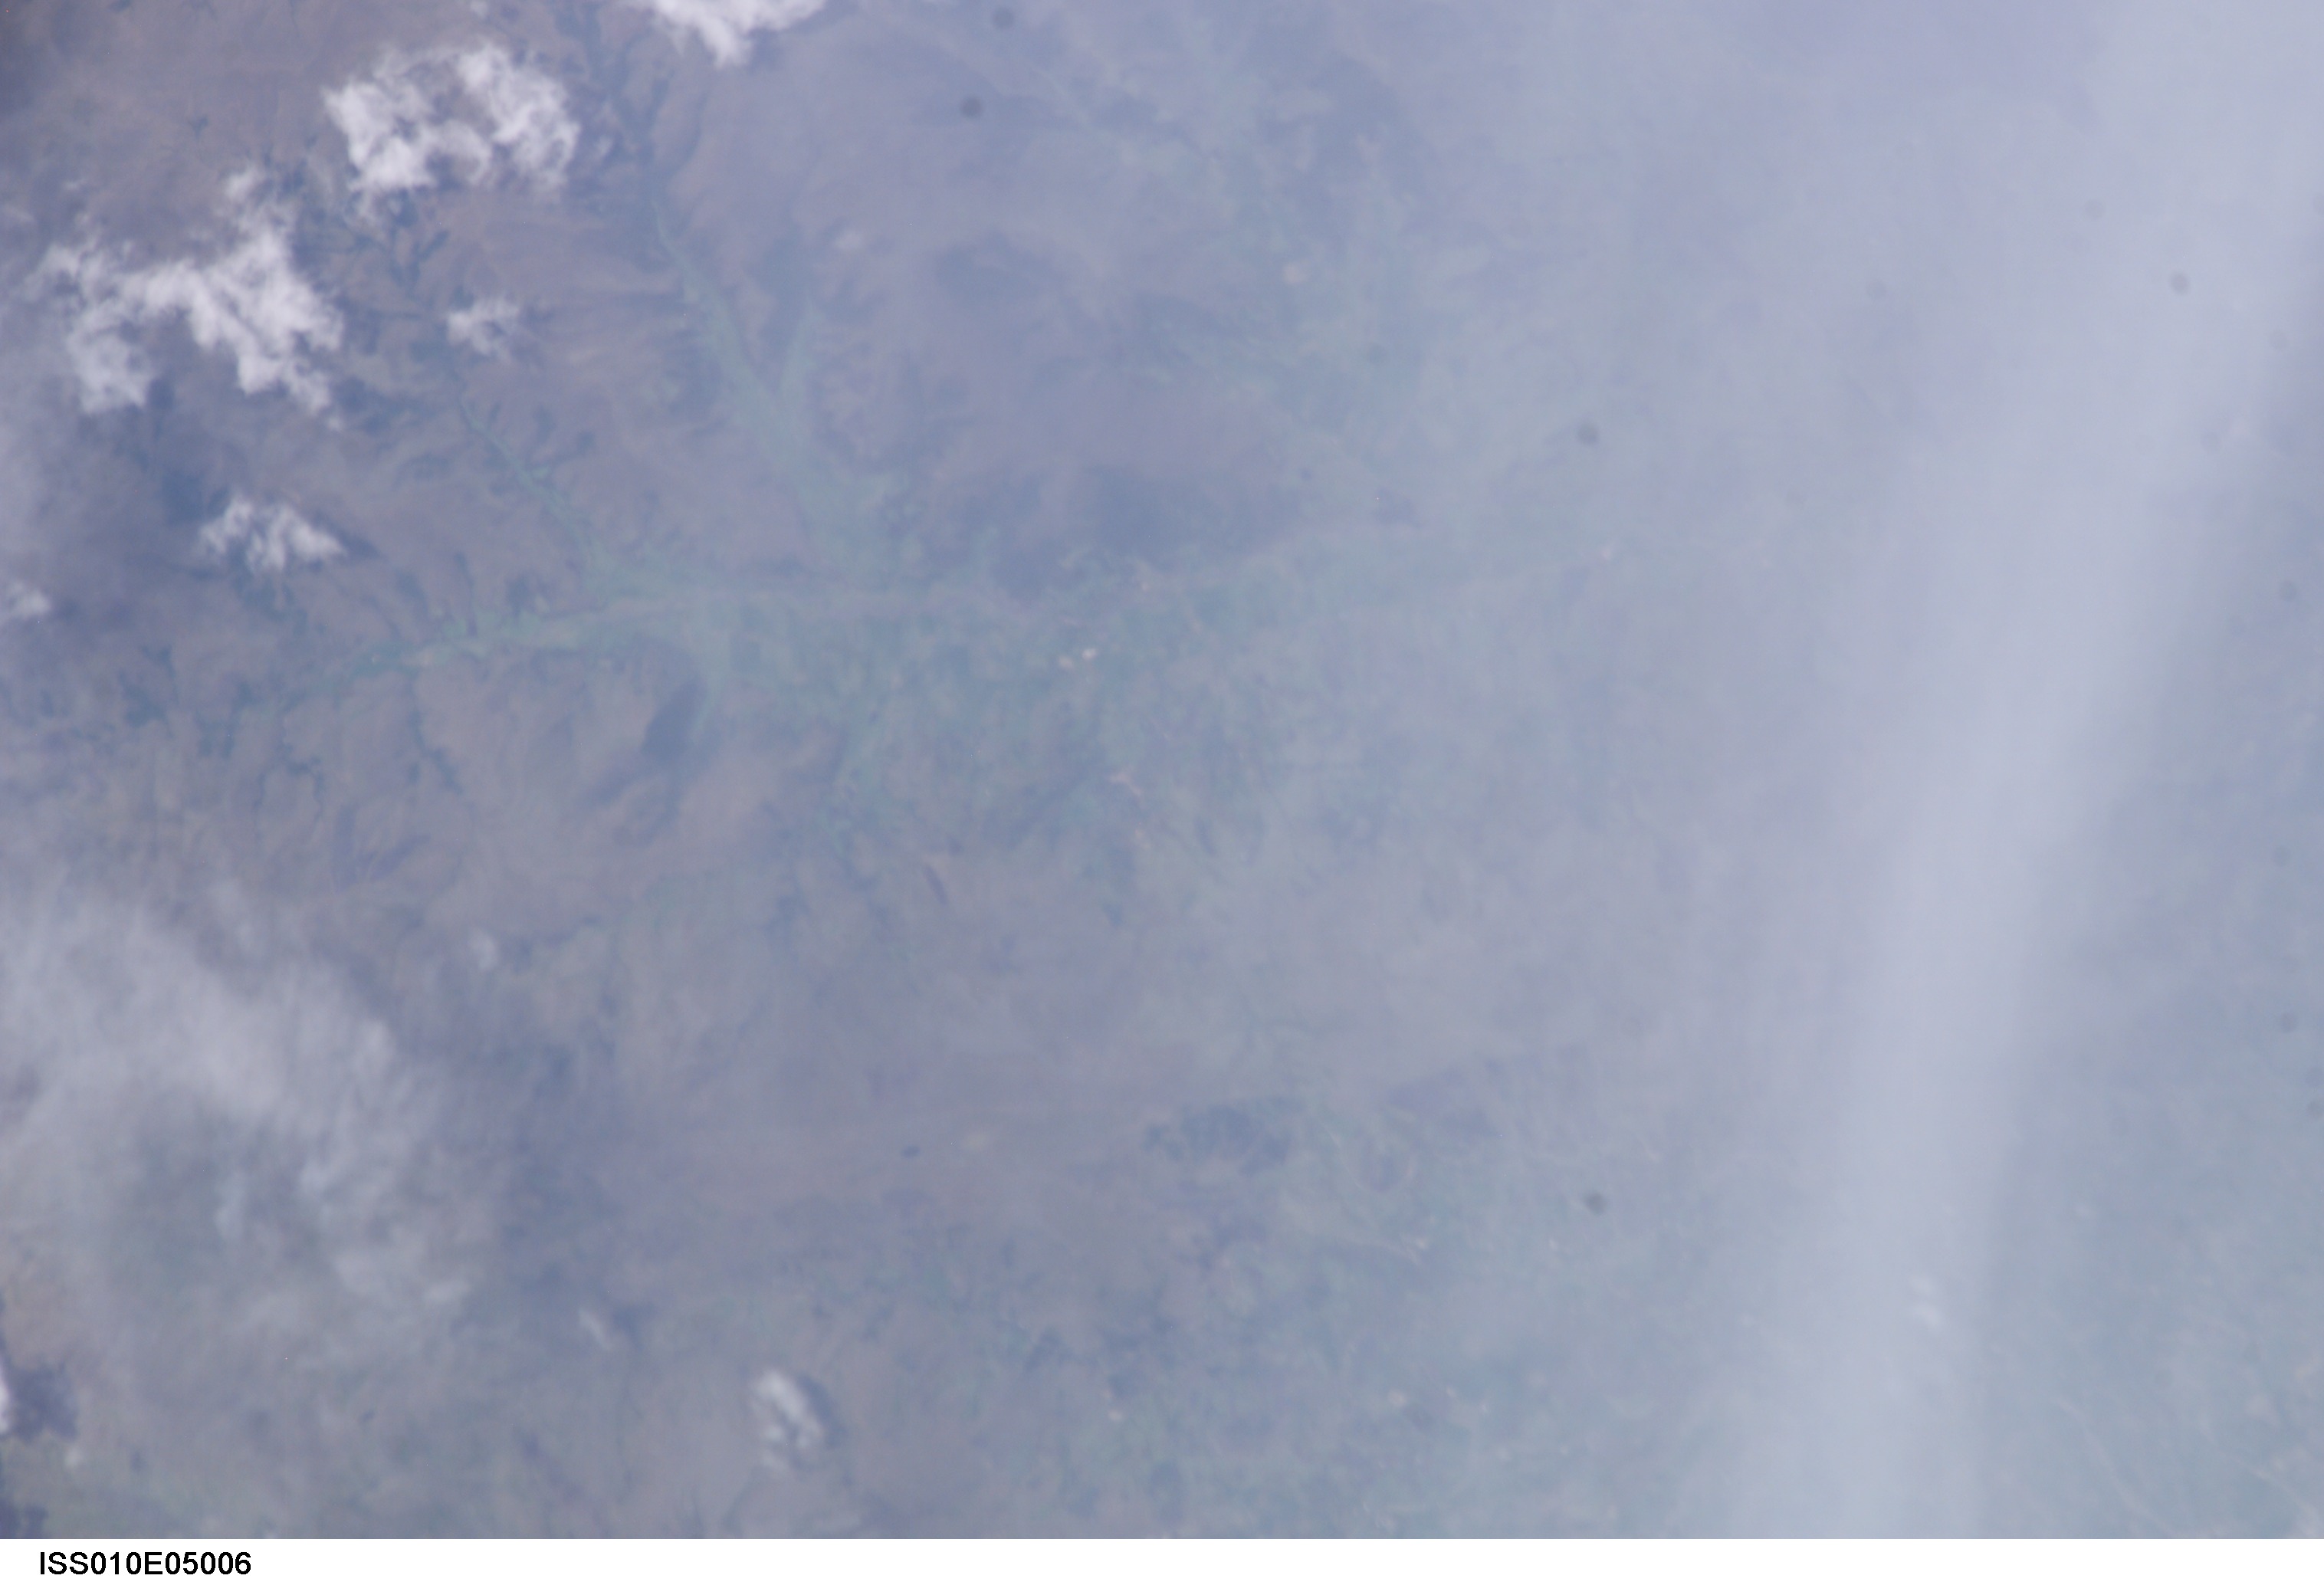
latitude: -3.7
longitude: -79.4
